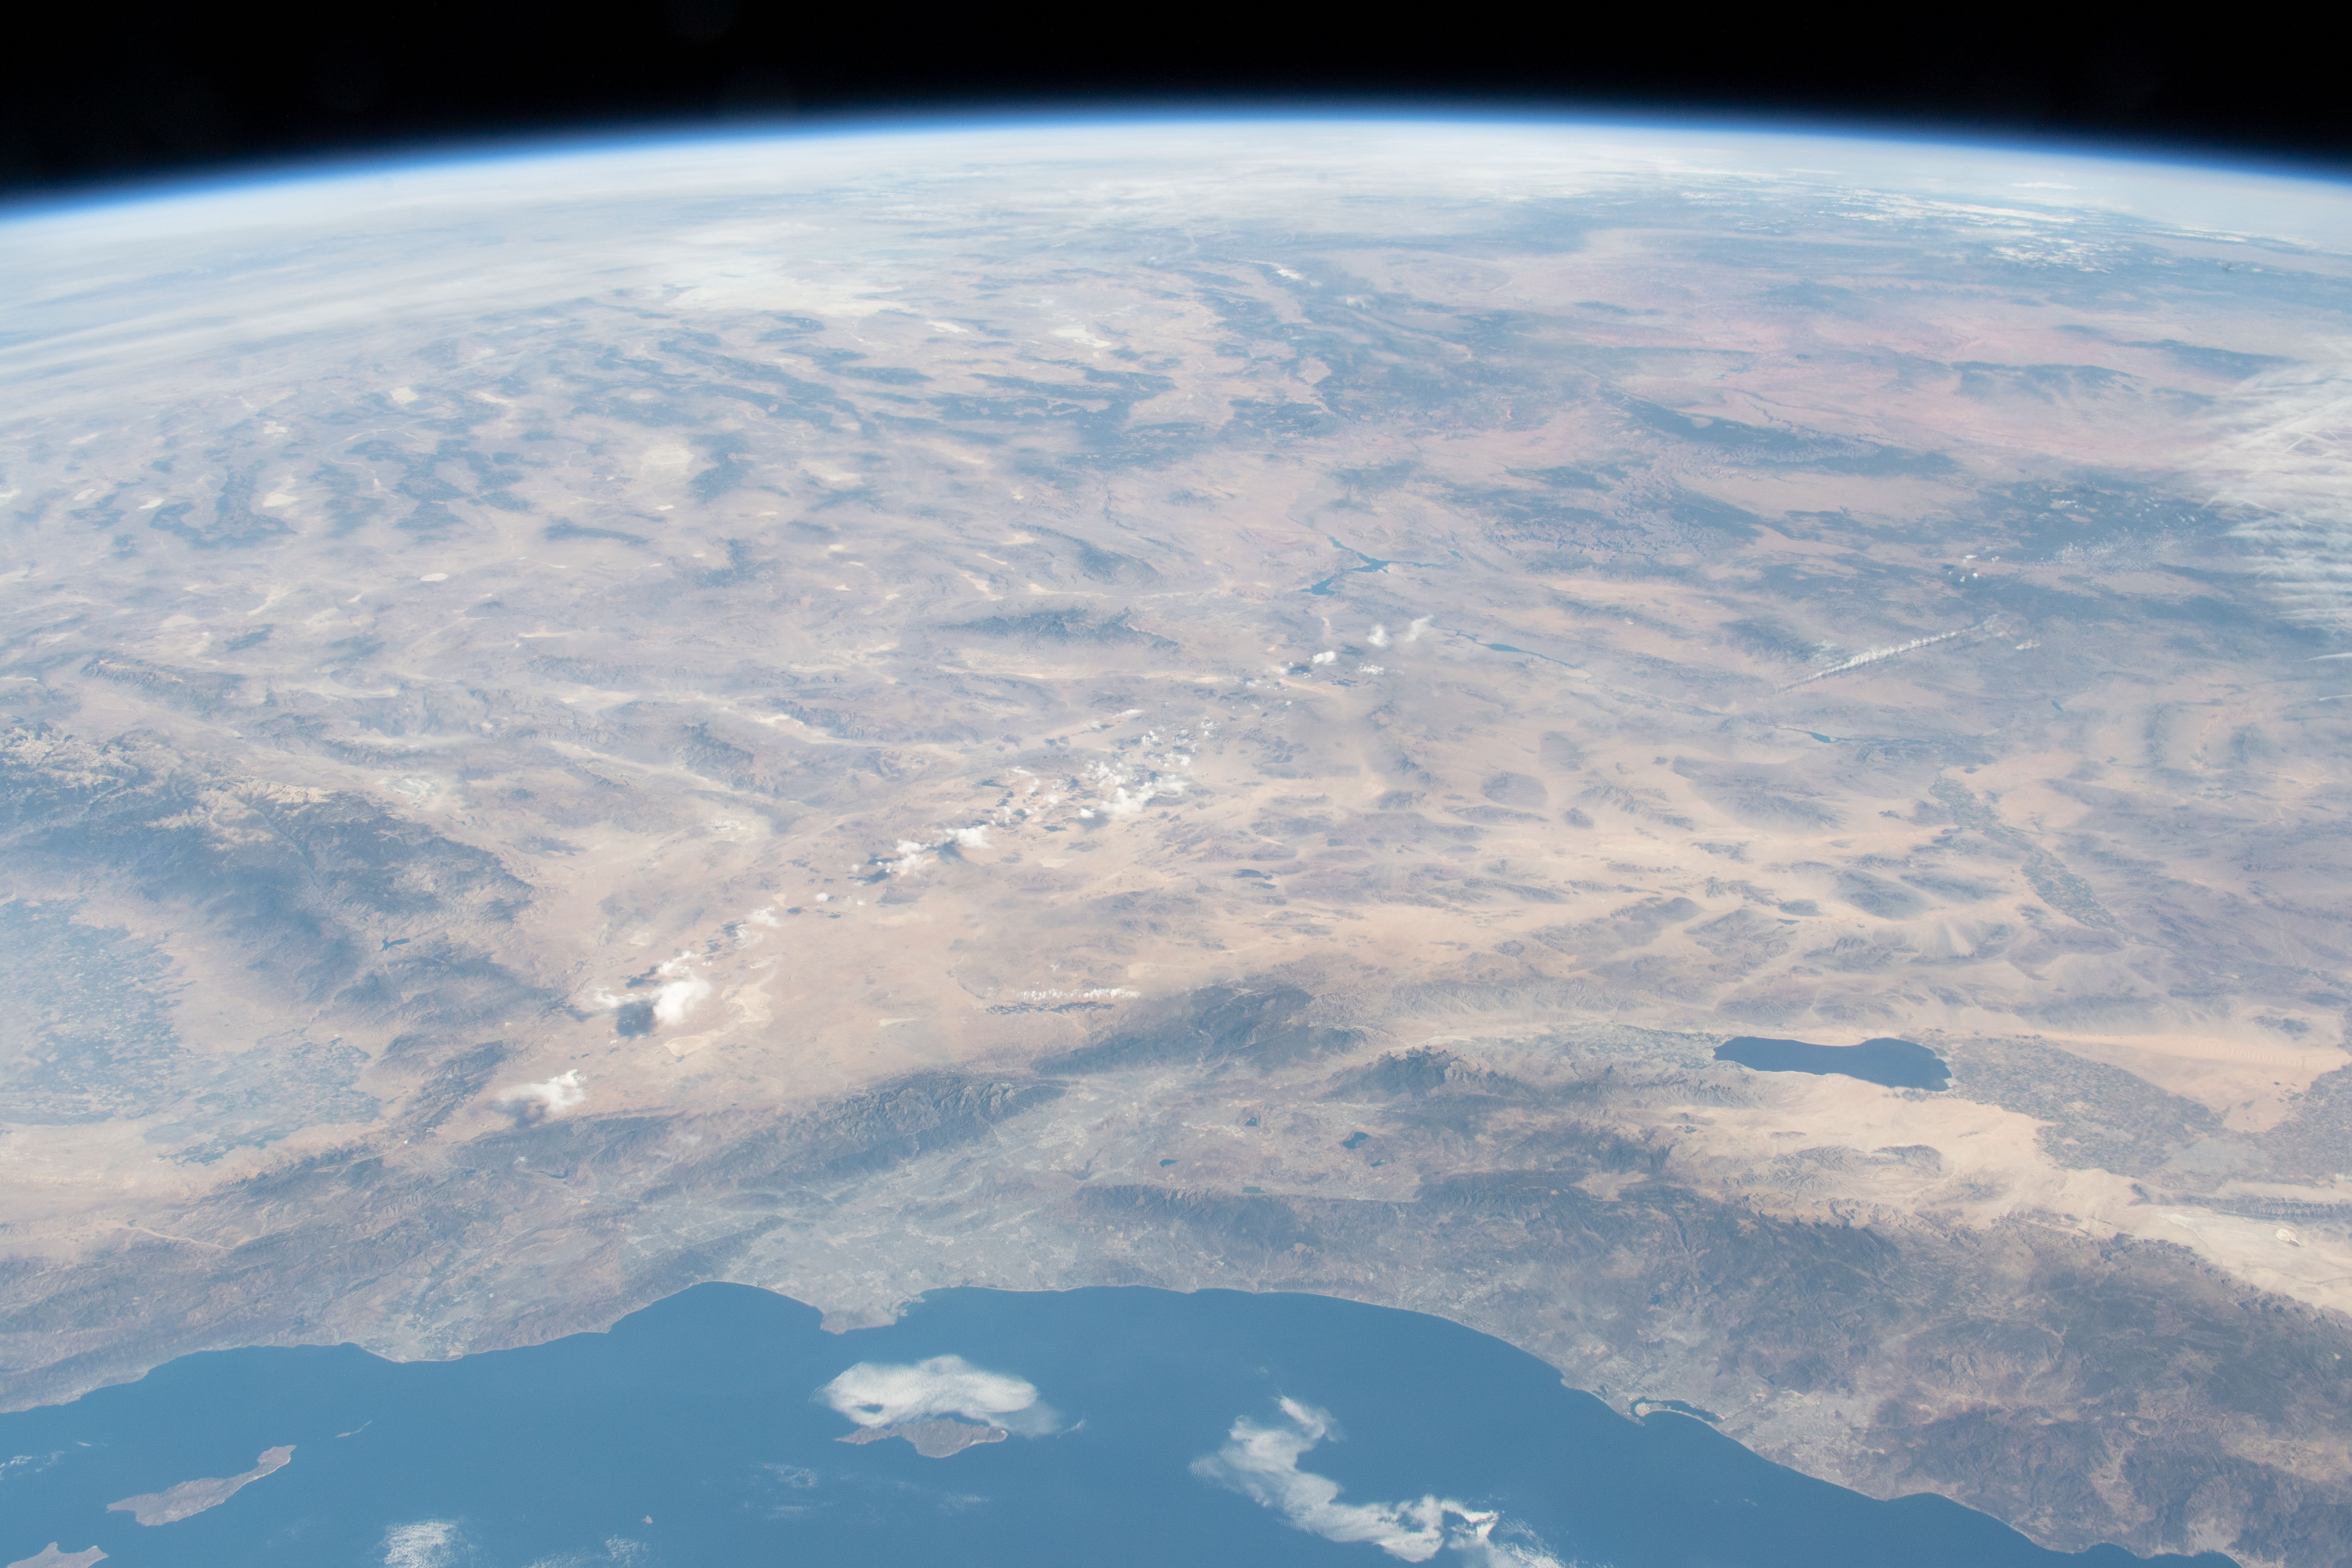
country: USA-CALIFORNIA
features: CALIFORNIA, SALTON SEA
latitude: 34.5
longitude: -116.0
